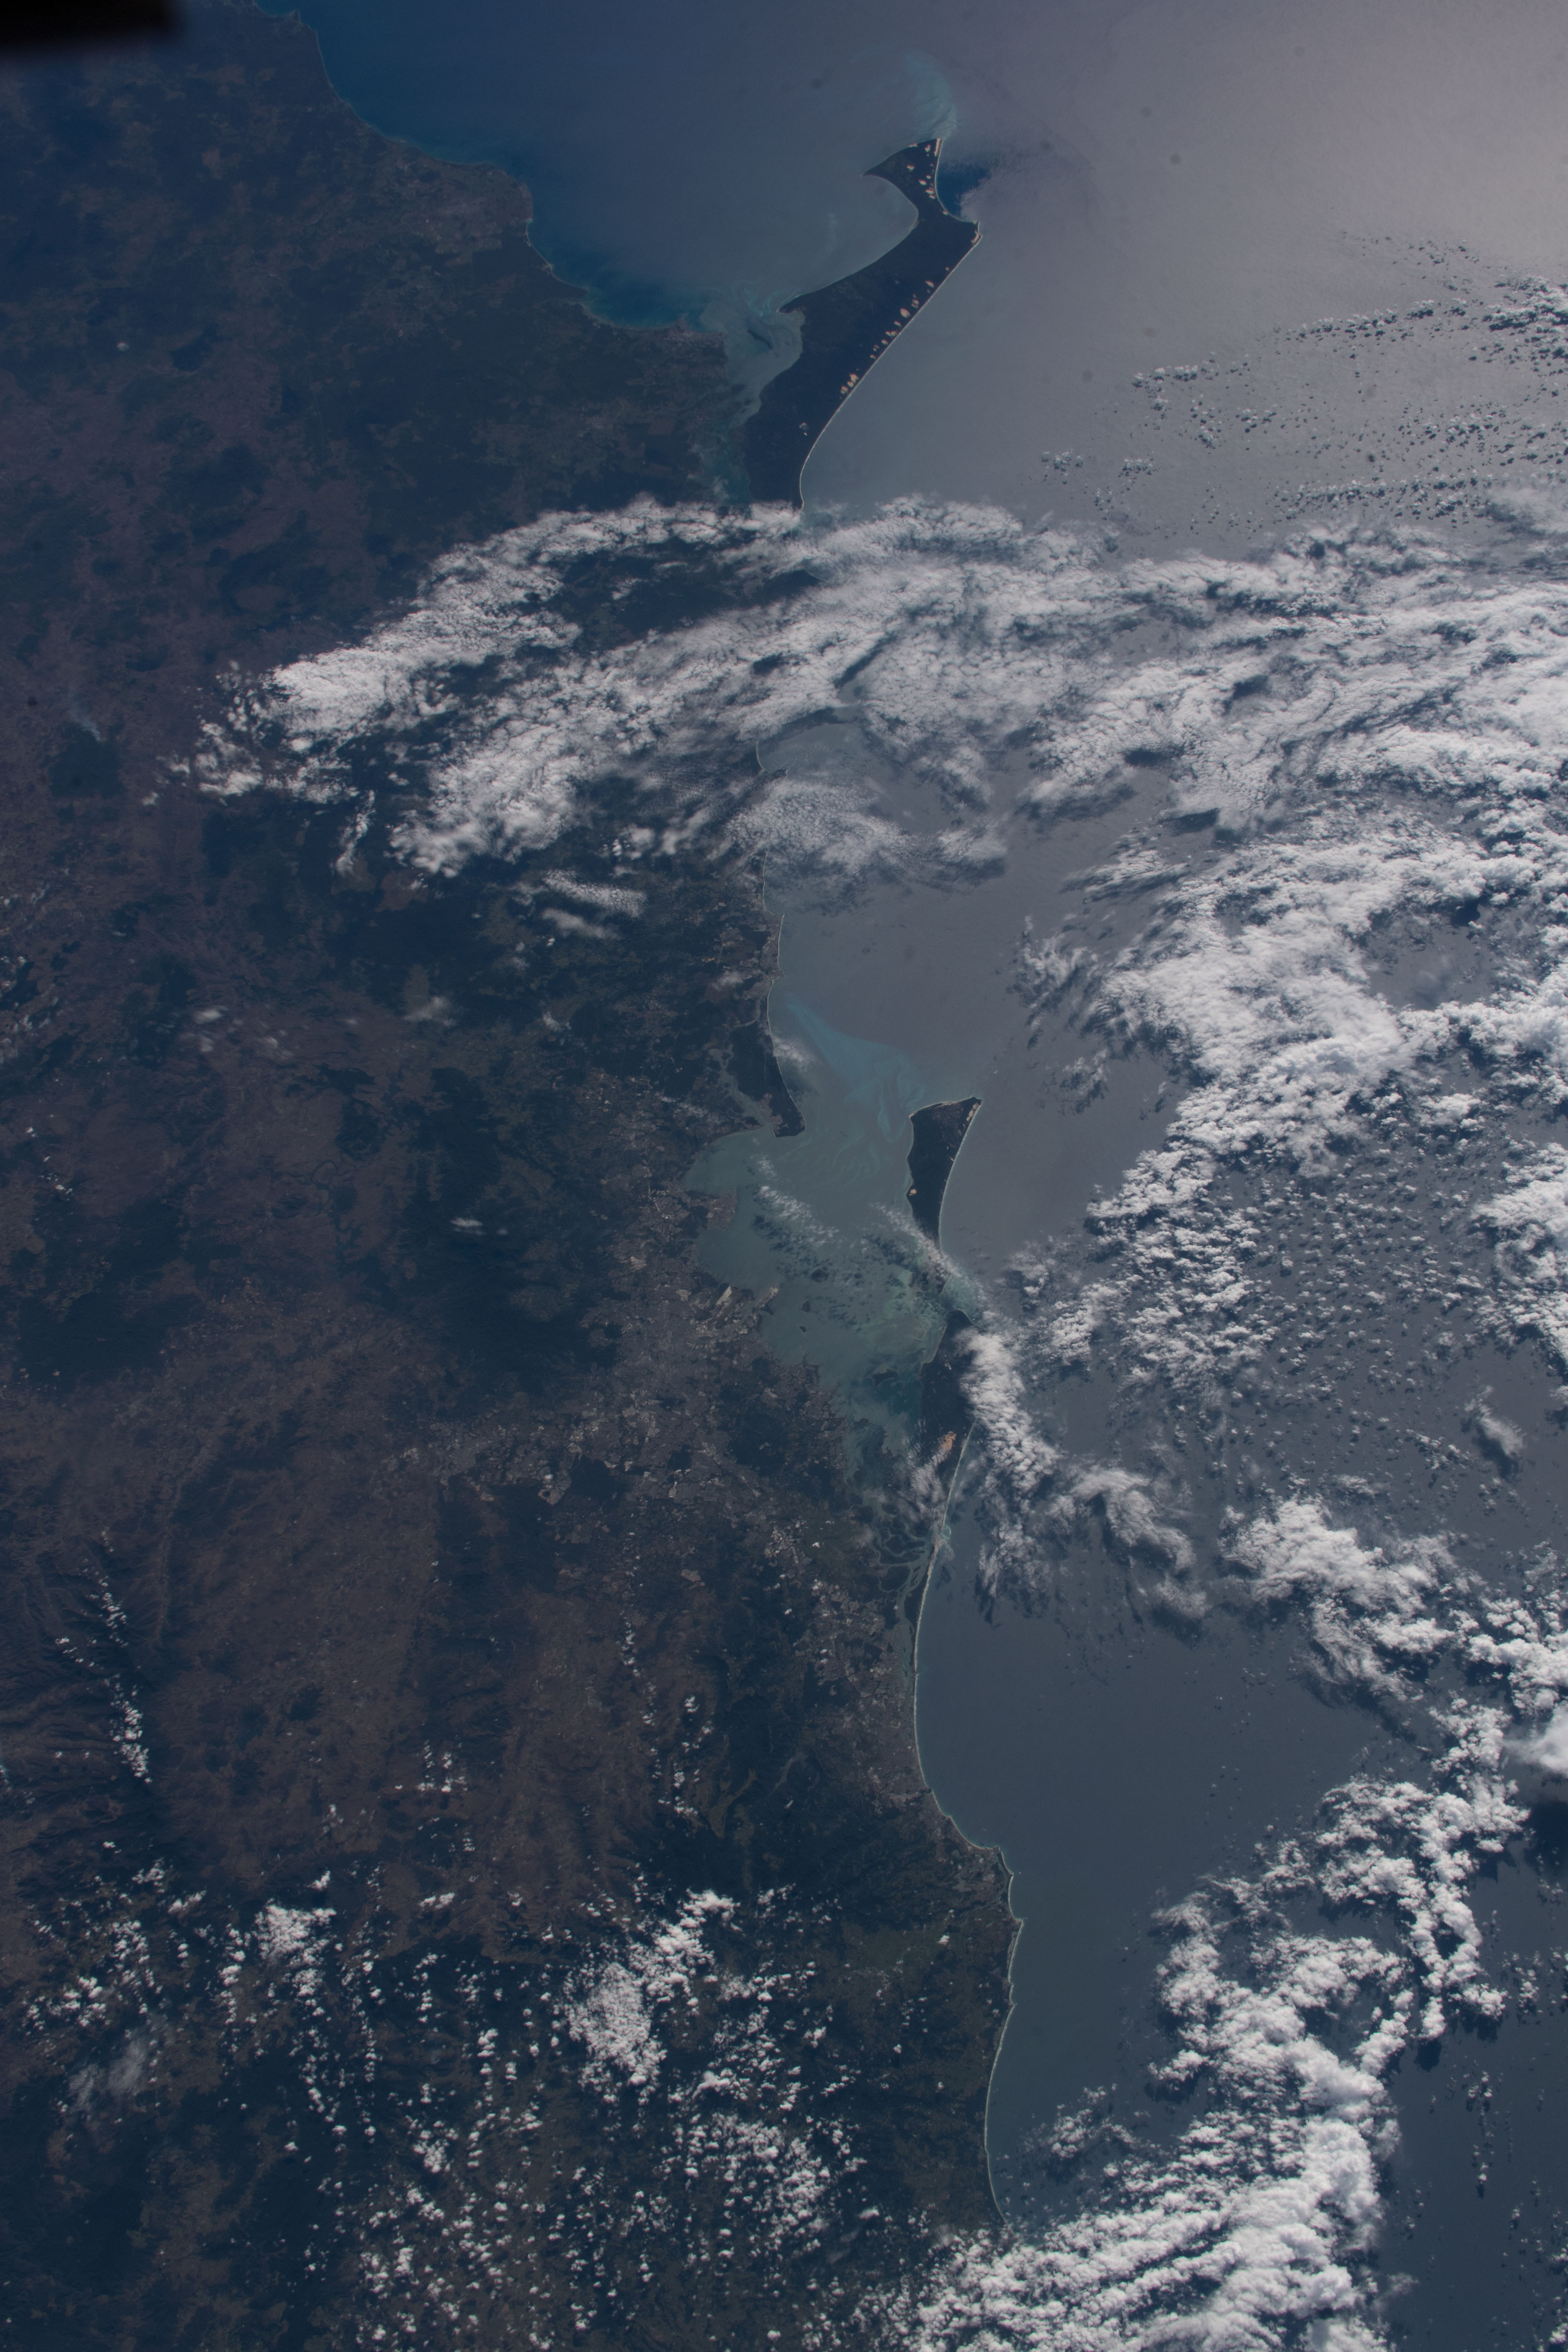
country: AUSTRALIA-Q
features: COAST, MOUNTAINS, PACIFIC OCEAN, BRISBANE
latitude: -27.2
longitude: 153.2
